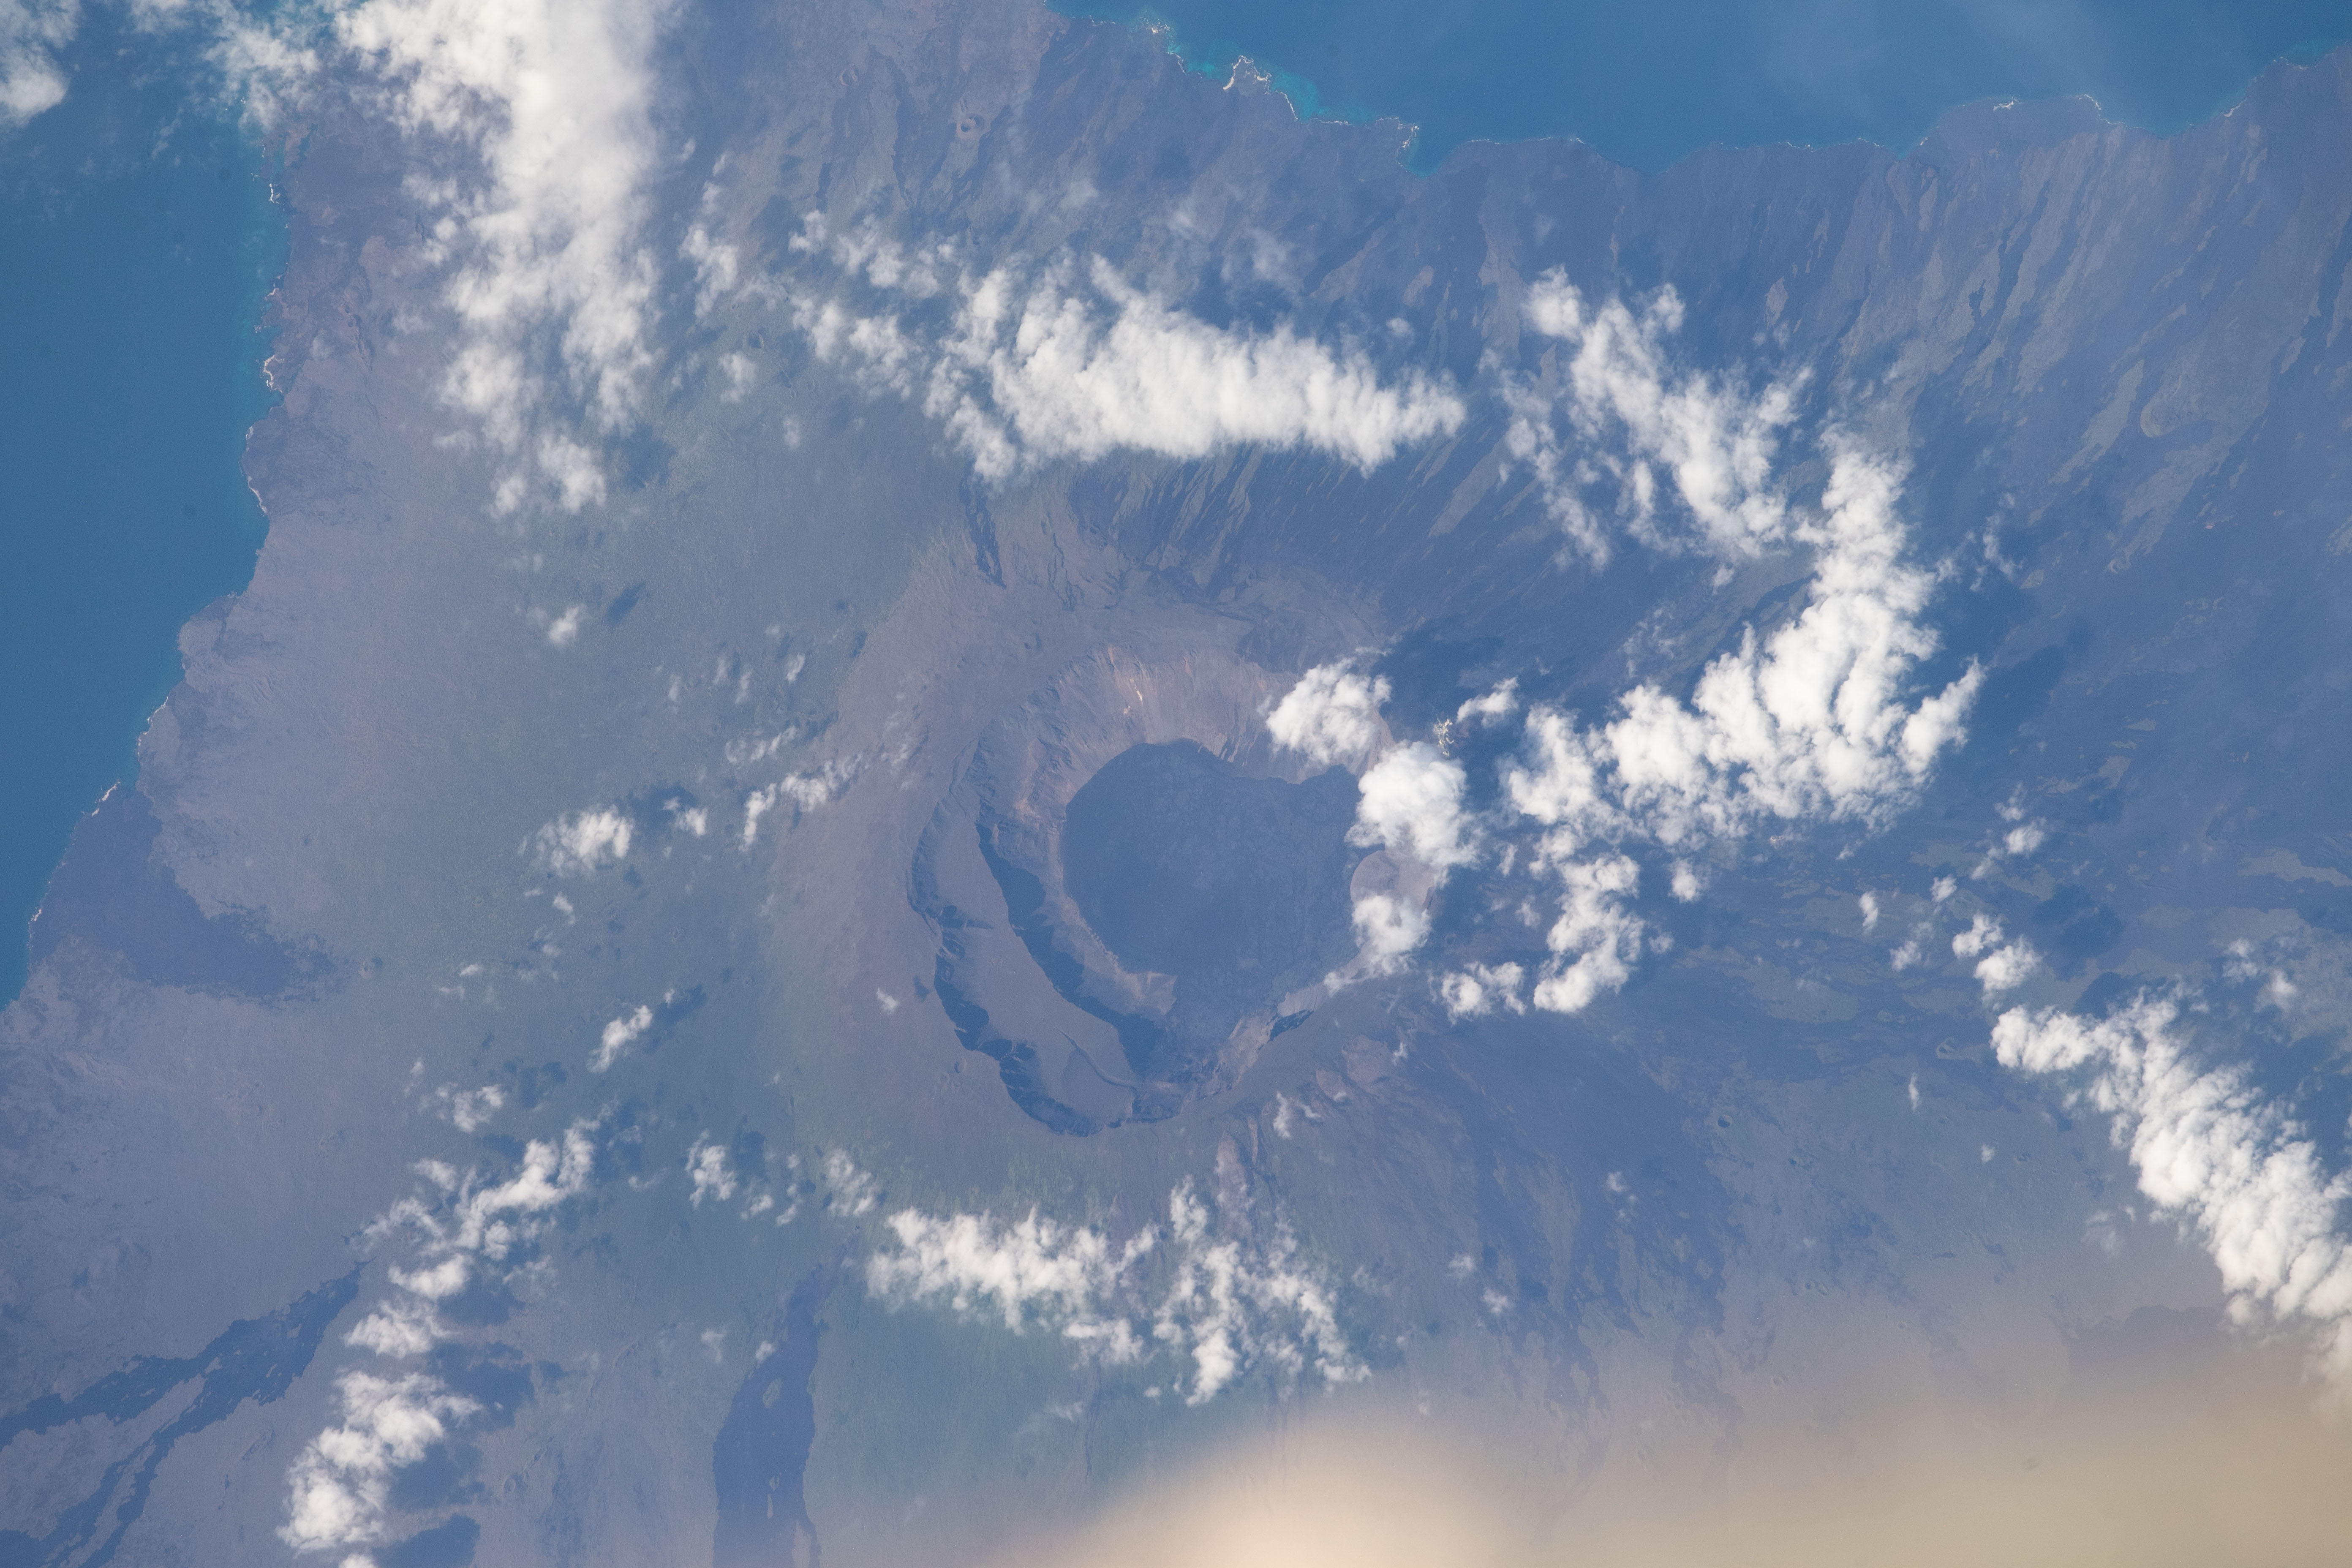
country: GALAPAGOS ISLANDS
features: VOLCAN WOLF, ISABELA ISLAND, FERNANDINA ISLAND, SANTIAGO ISLAND
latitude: 0.0
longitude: -91.3
